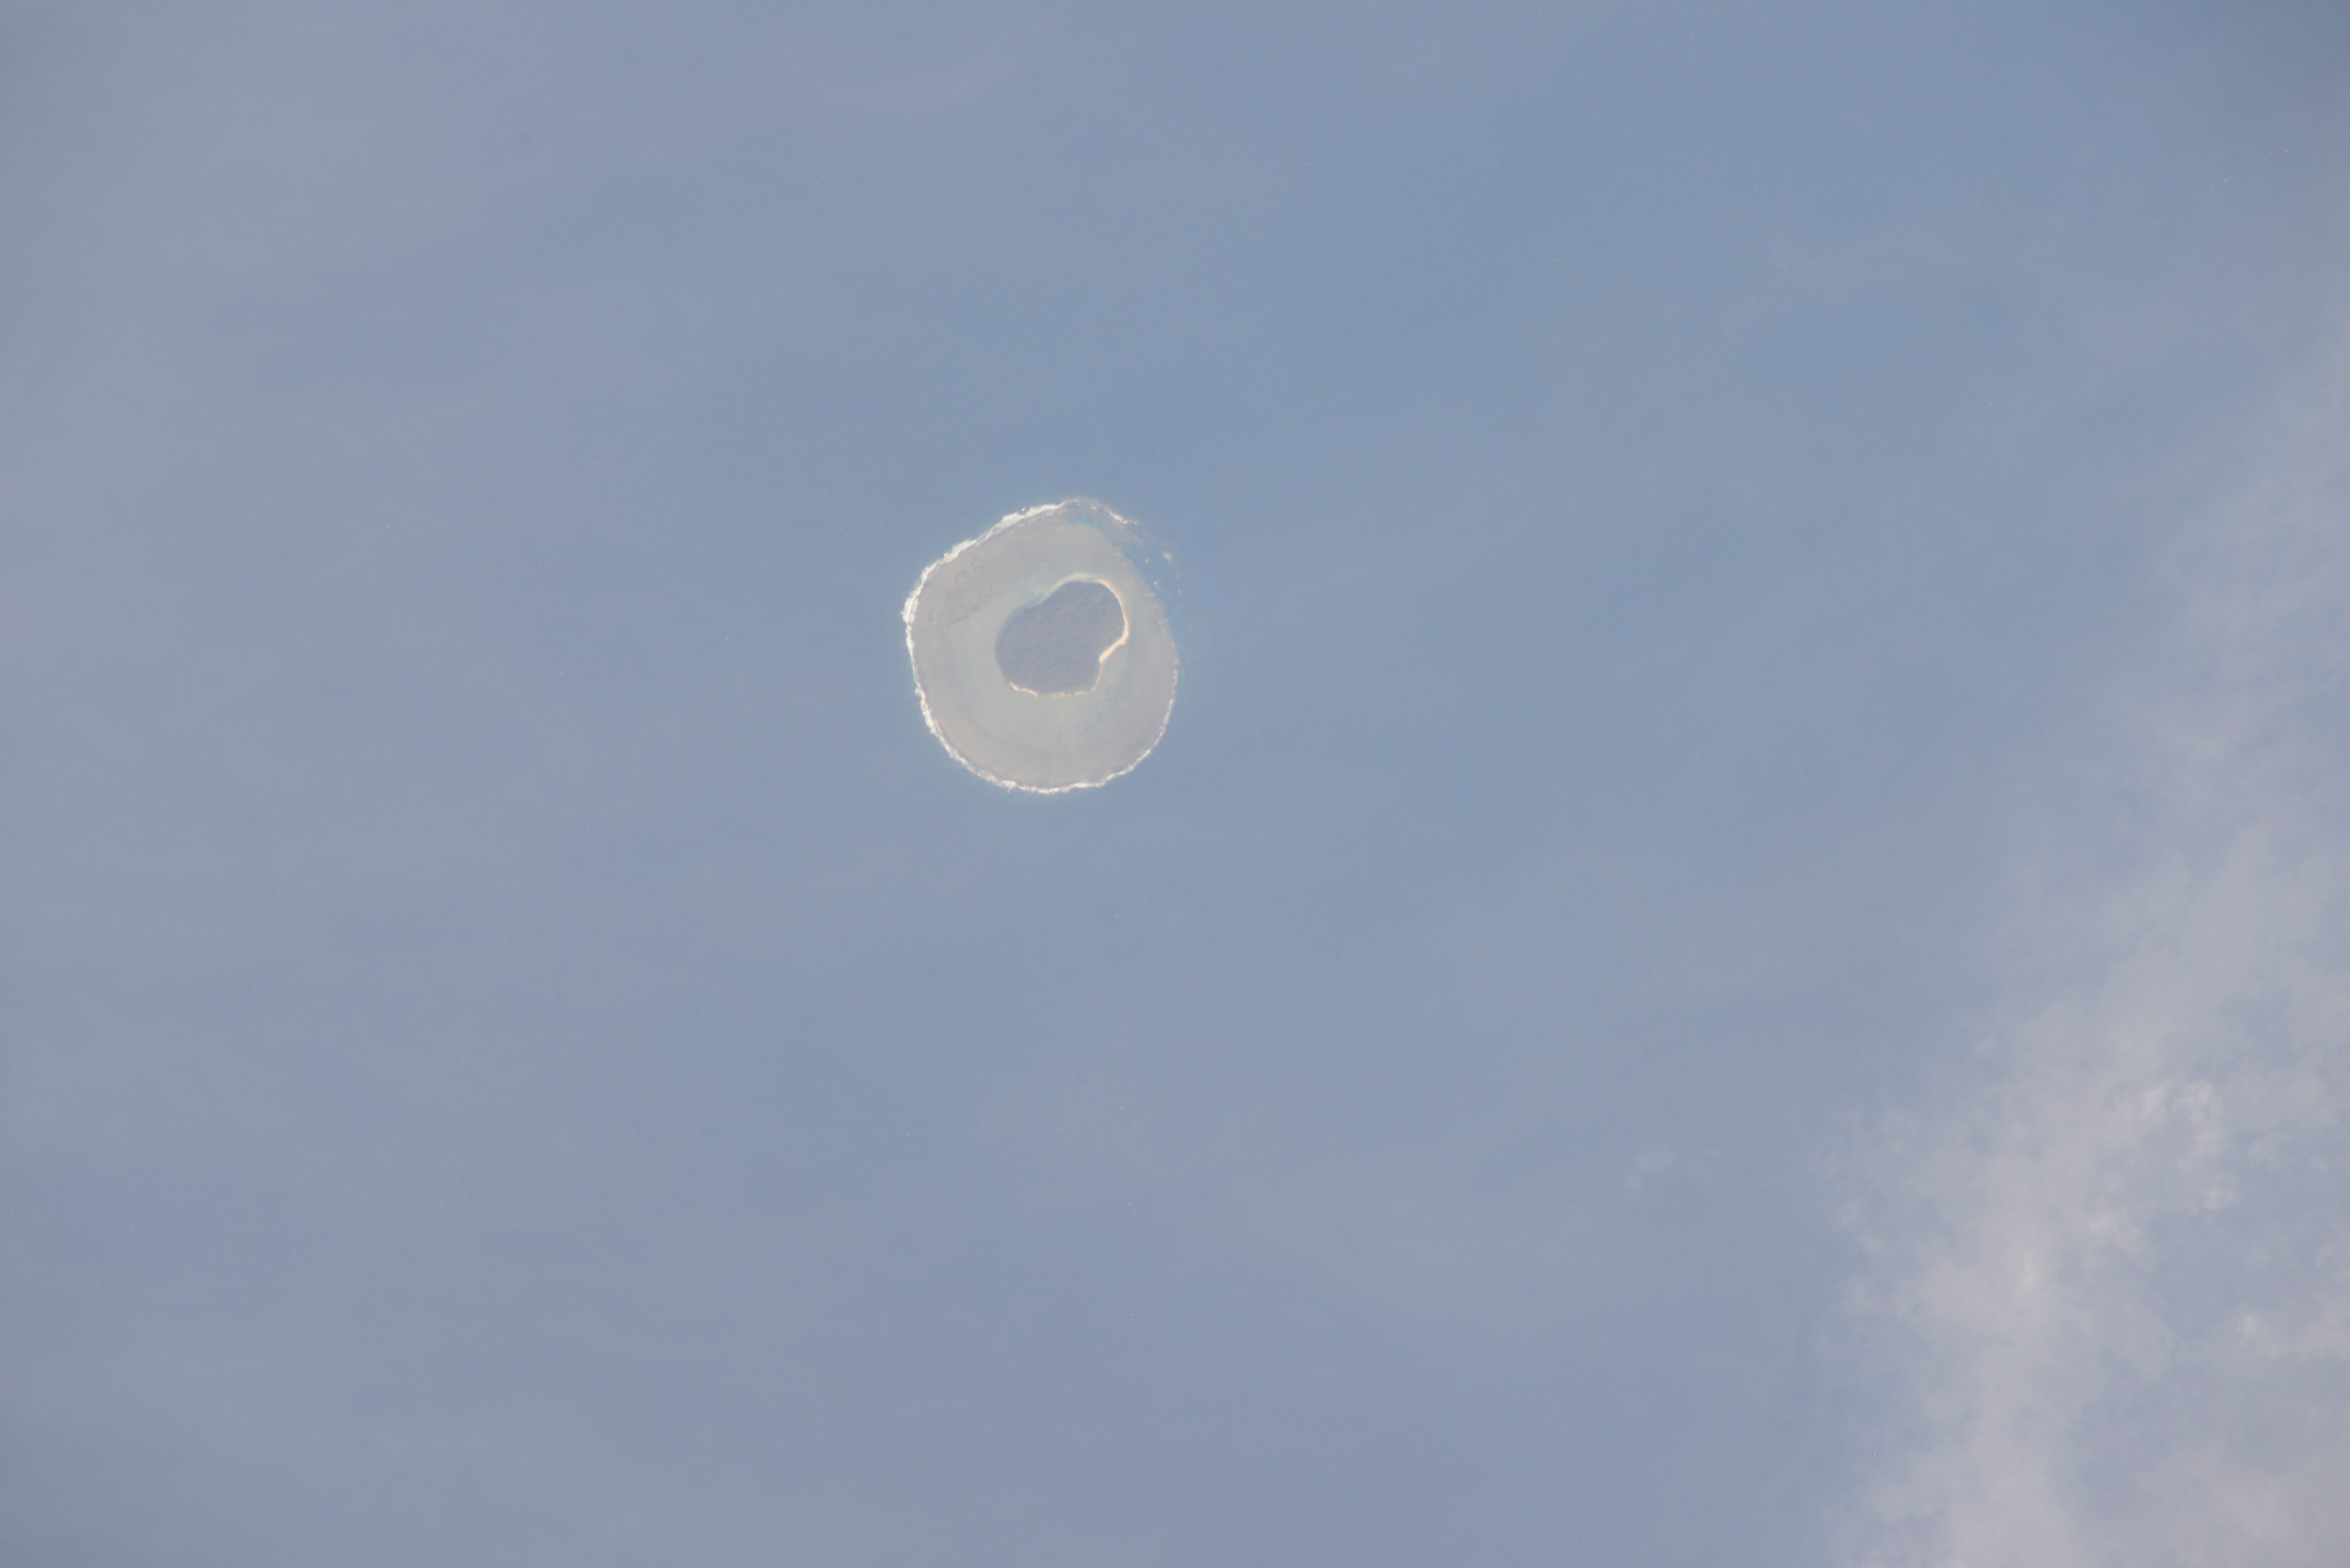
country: PORTUGAL
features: VILA DO CORVO, CALDEIRAO, CACHIMBO, MIRADOURO CALDEIRAO, CALDEIRAO ISLAND, ATLANTIC OCEAN
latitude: 39.7
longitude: -31.1
